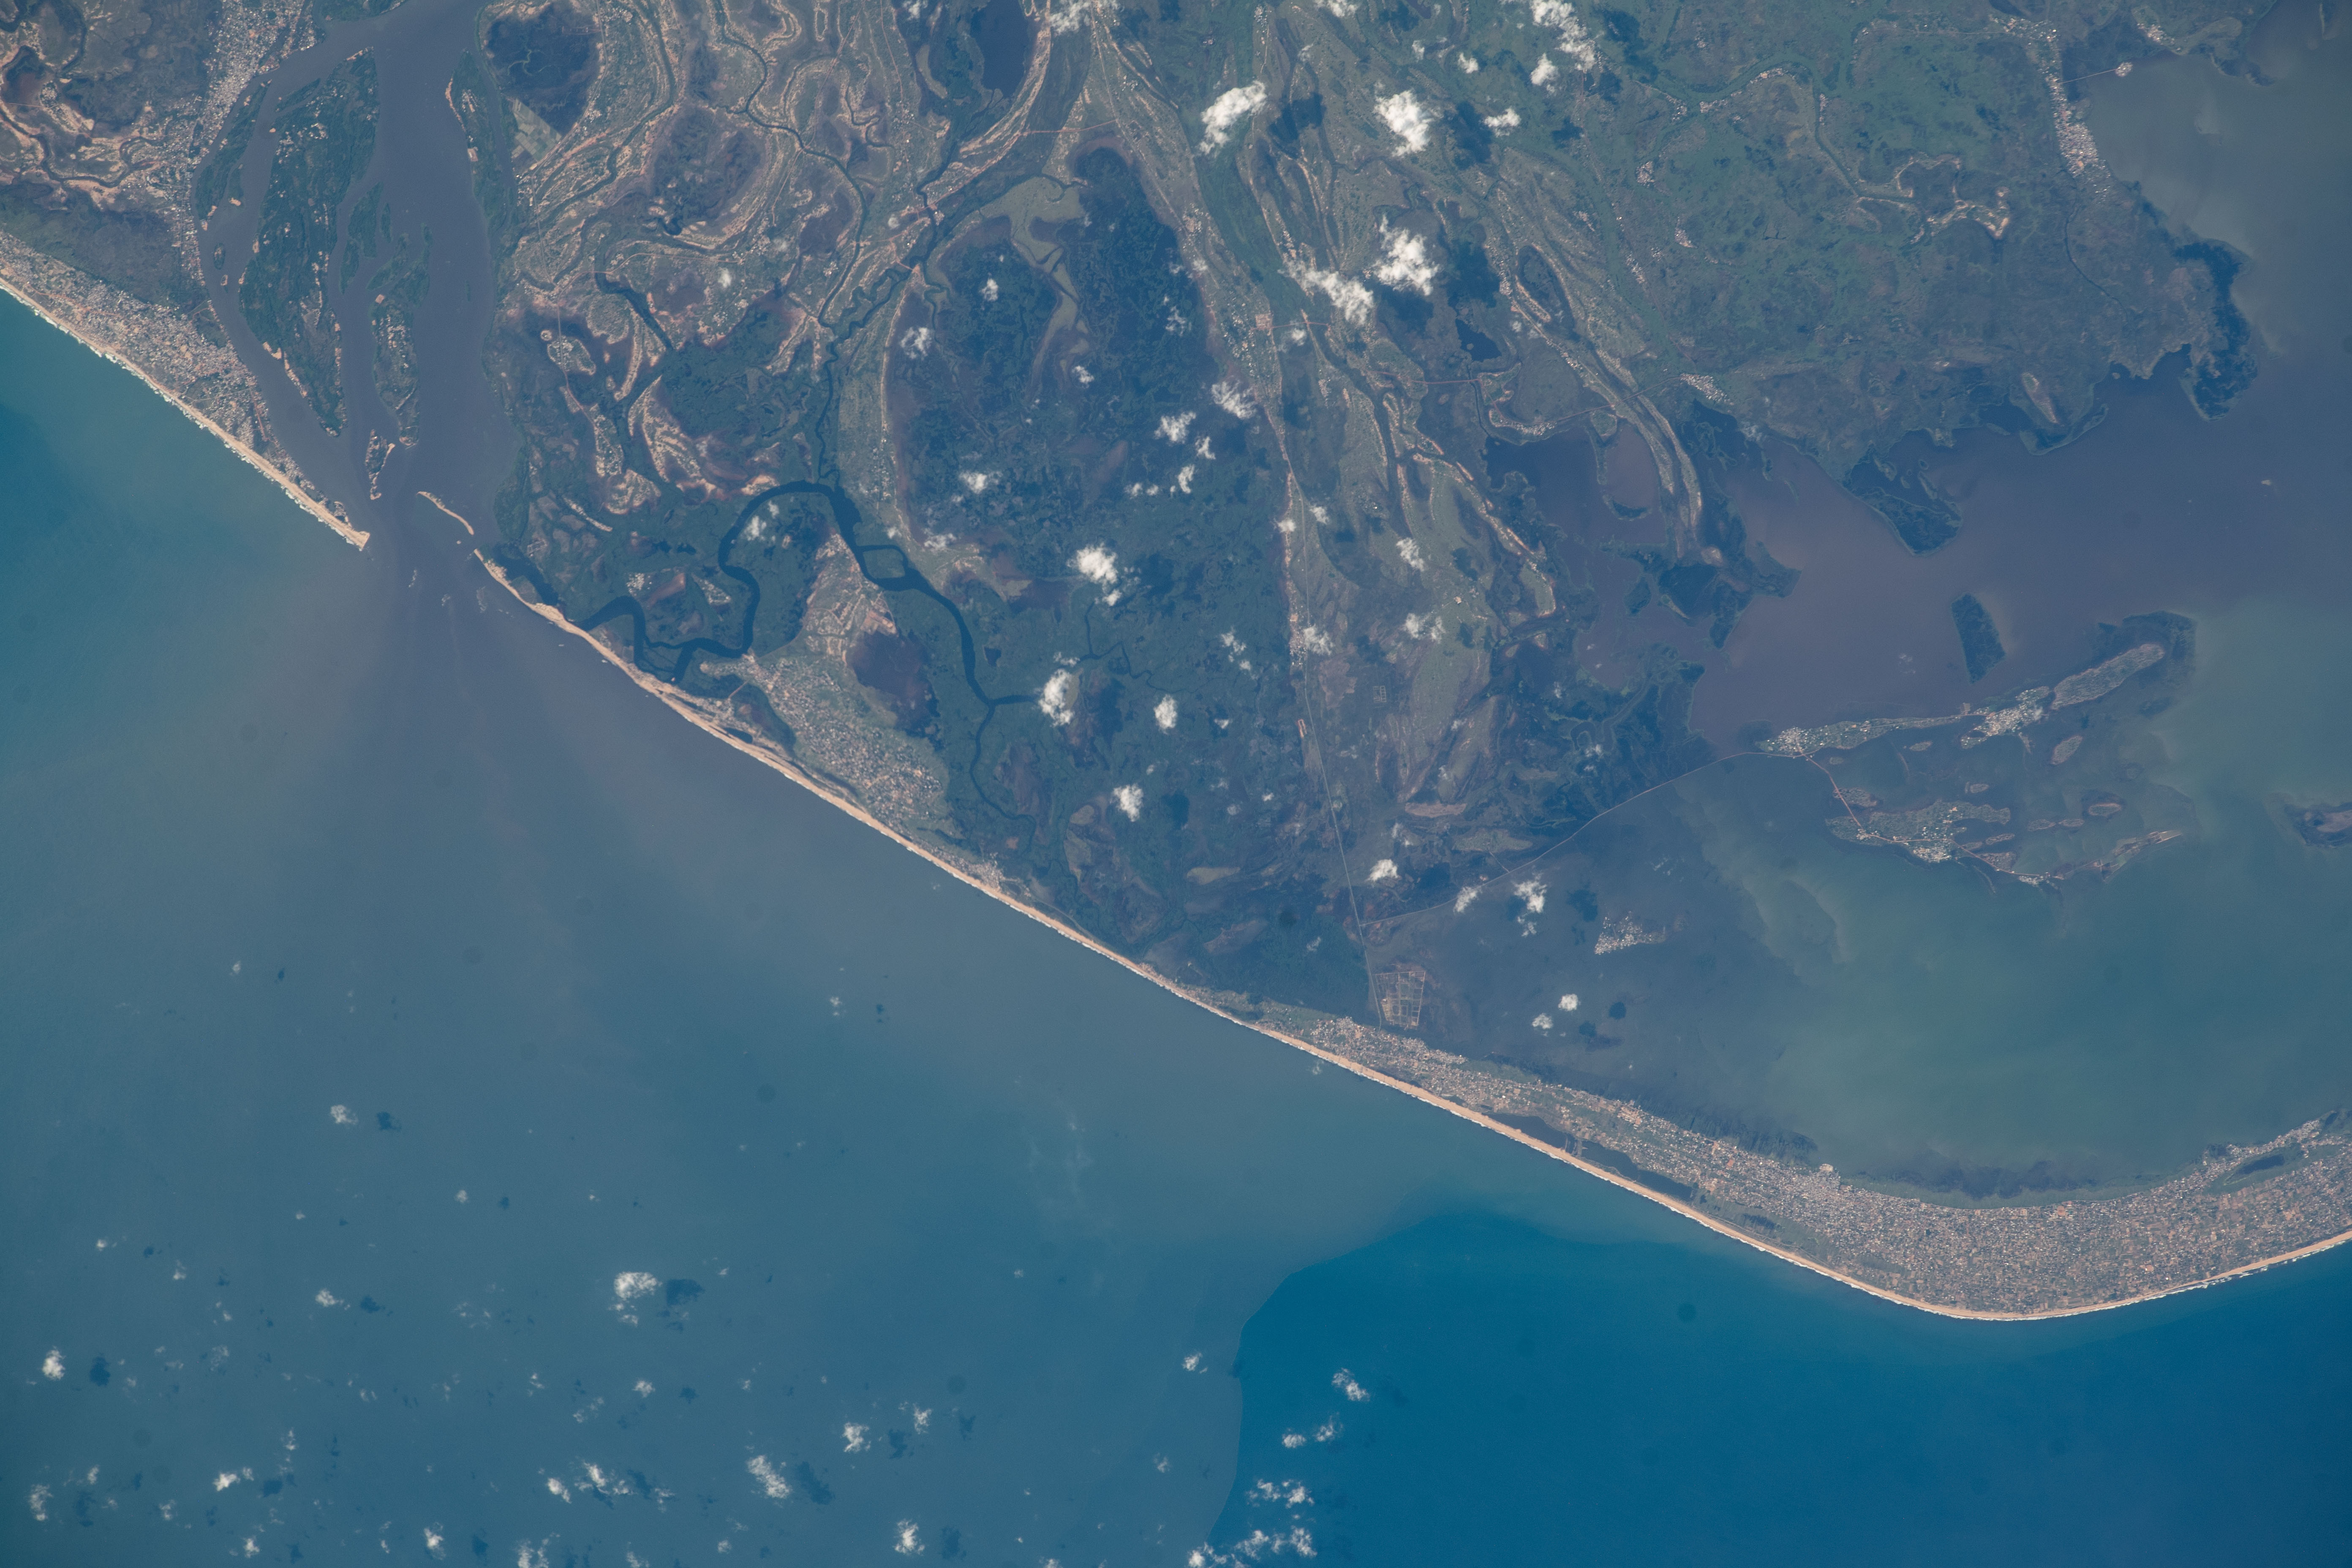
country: GHANA
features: FLOODING, ADA, VOLTA RIVER, ANLOGA, KETA LAGOON, WOE, KODZI
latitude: 5.8
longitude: 0.8
